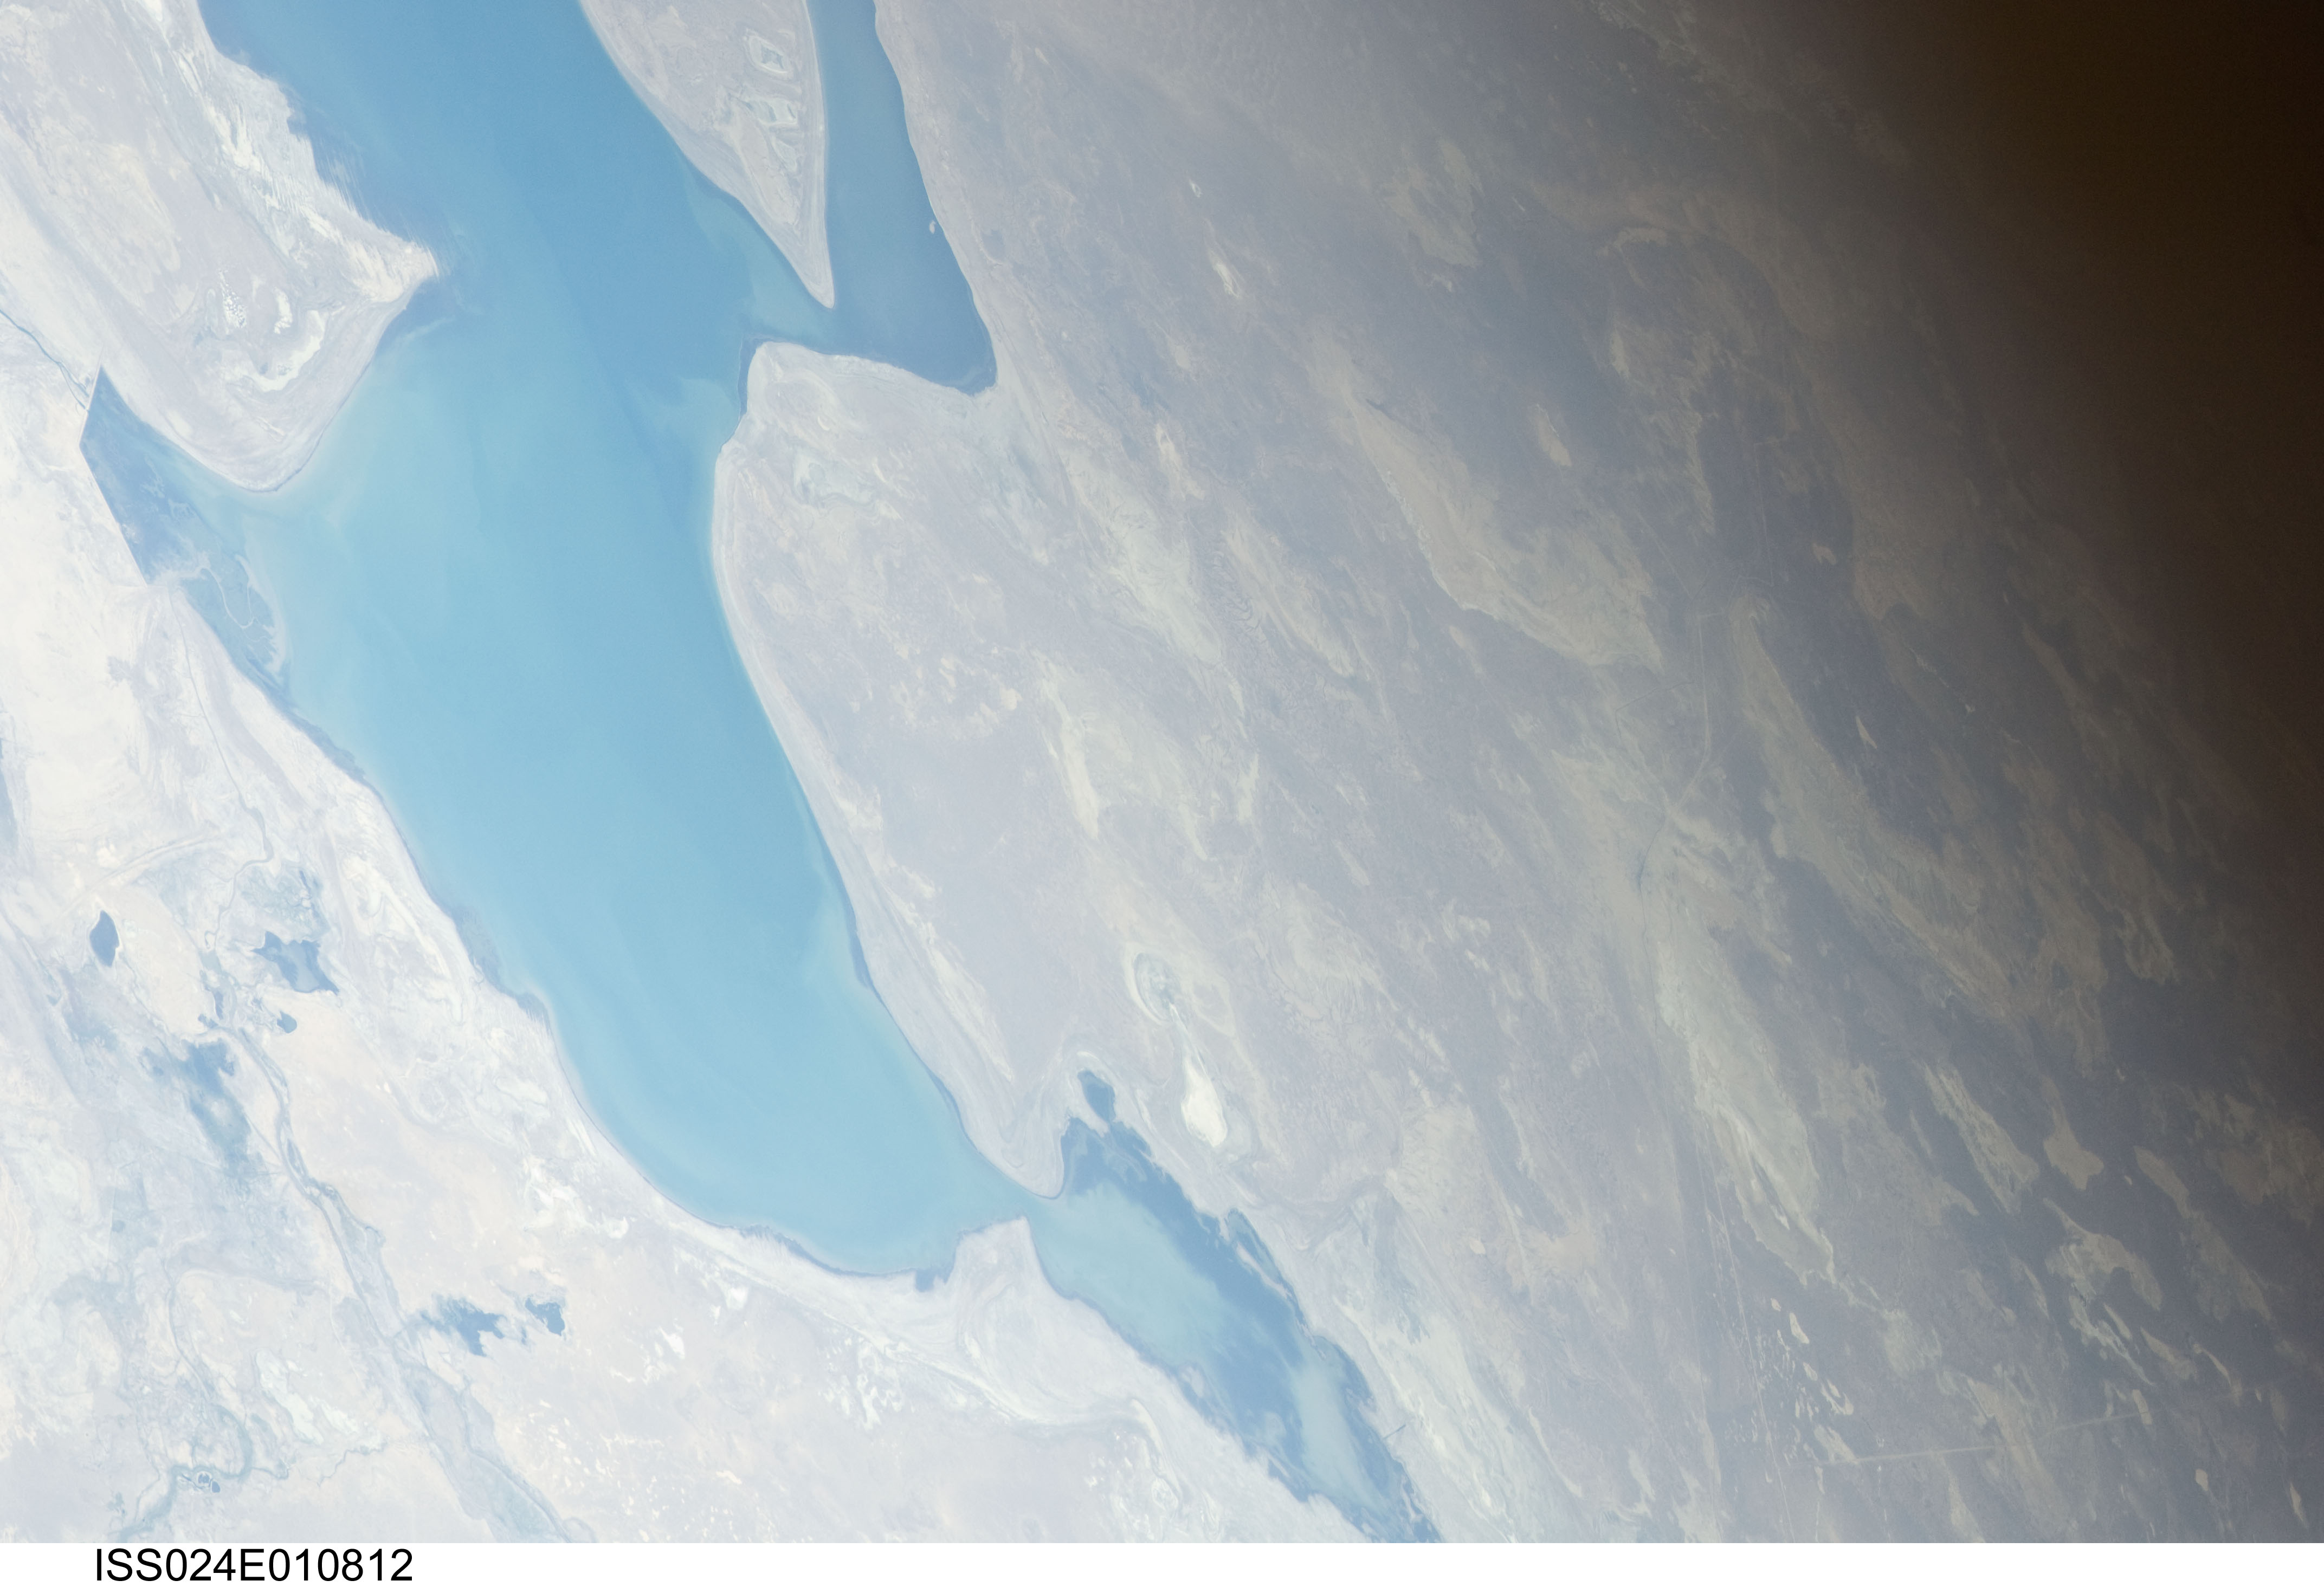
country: KAZAKHSTAN
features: NORTHERN END OF ARAL SEA
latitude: 46.7
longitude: 61.1
